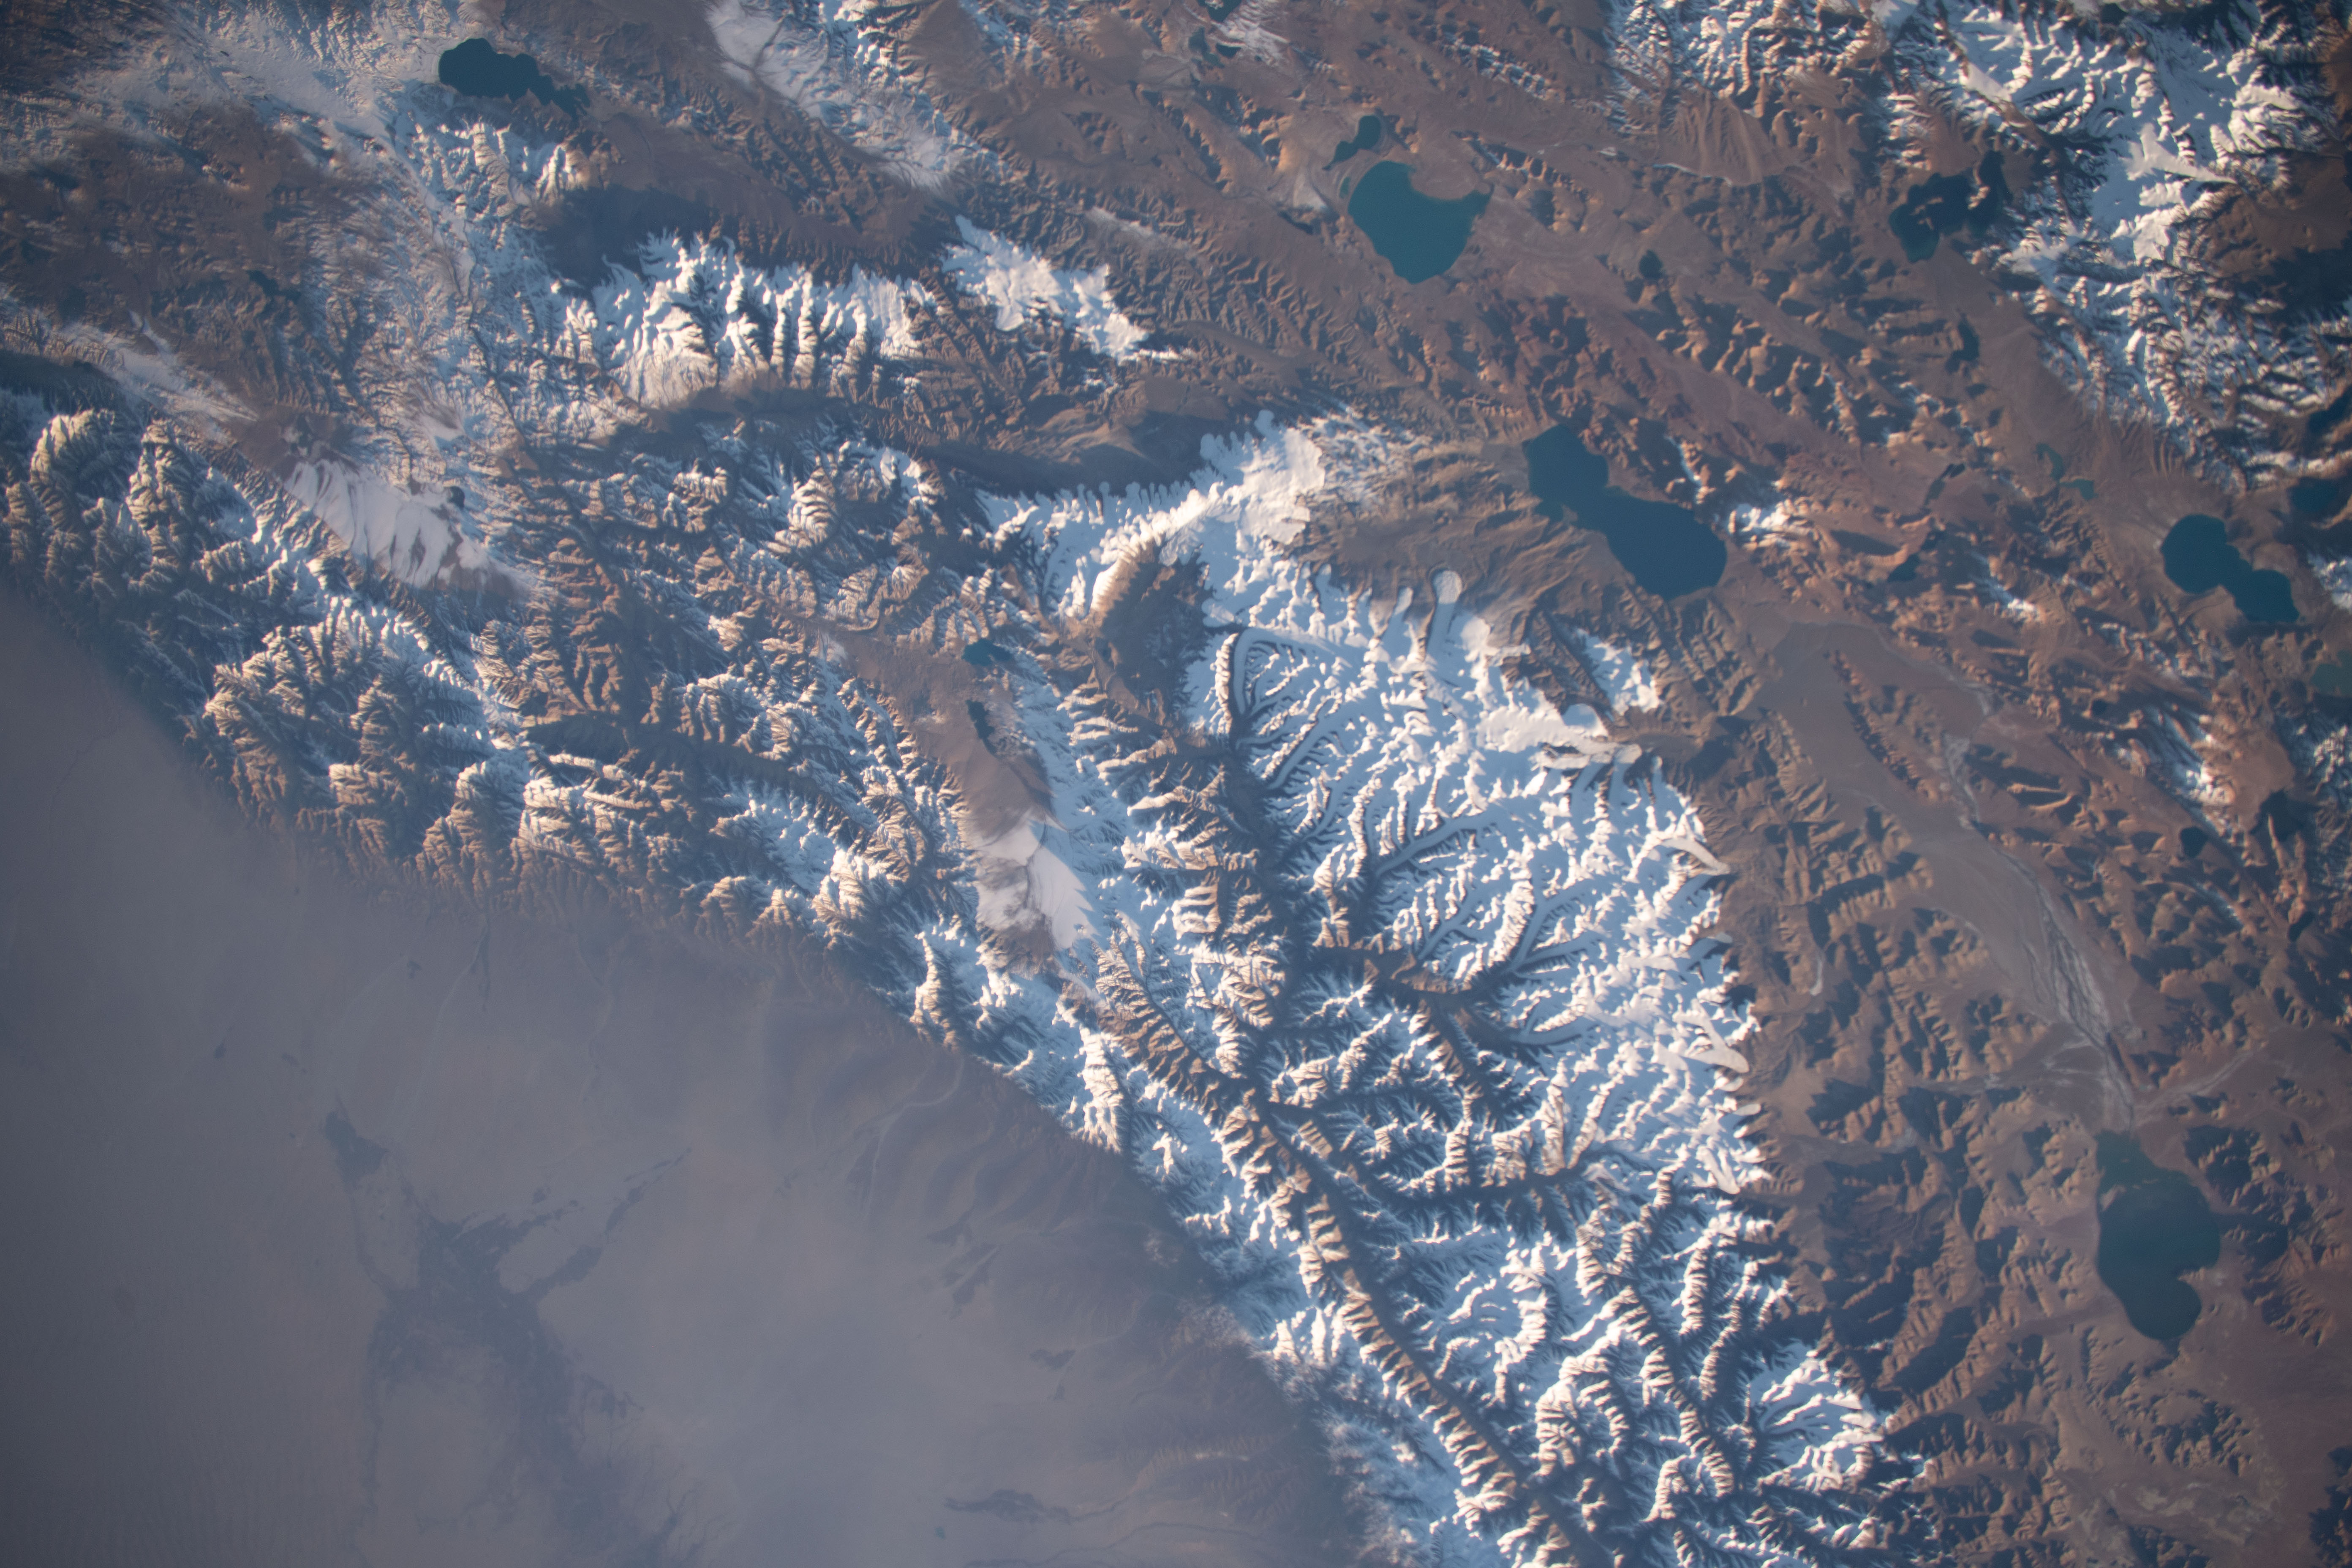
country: CHINA
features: CHONGCE SHAN I MOUNTAINS, GOZHA CO, BANGDAG CO, PUR CO, LUNGMU CO
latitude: 35.5
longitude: 81.0
